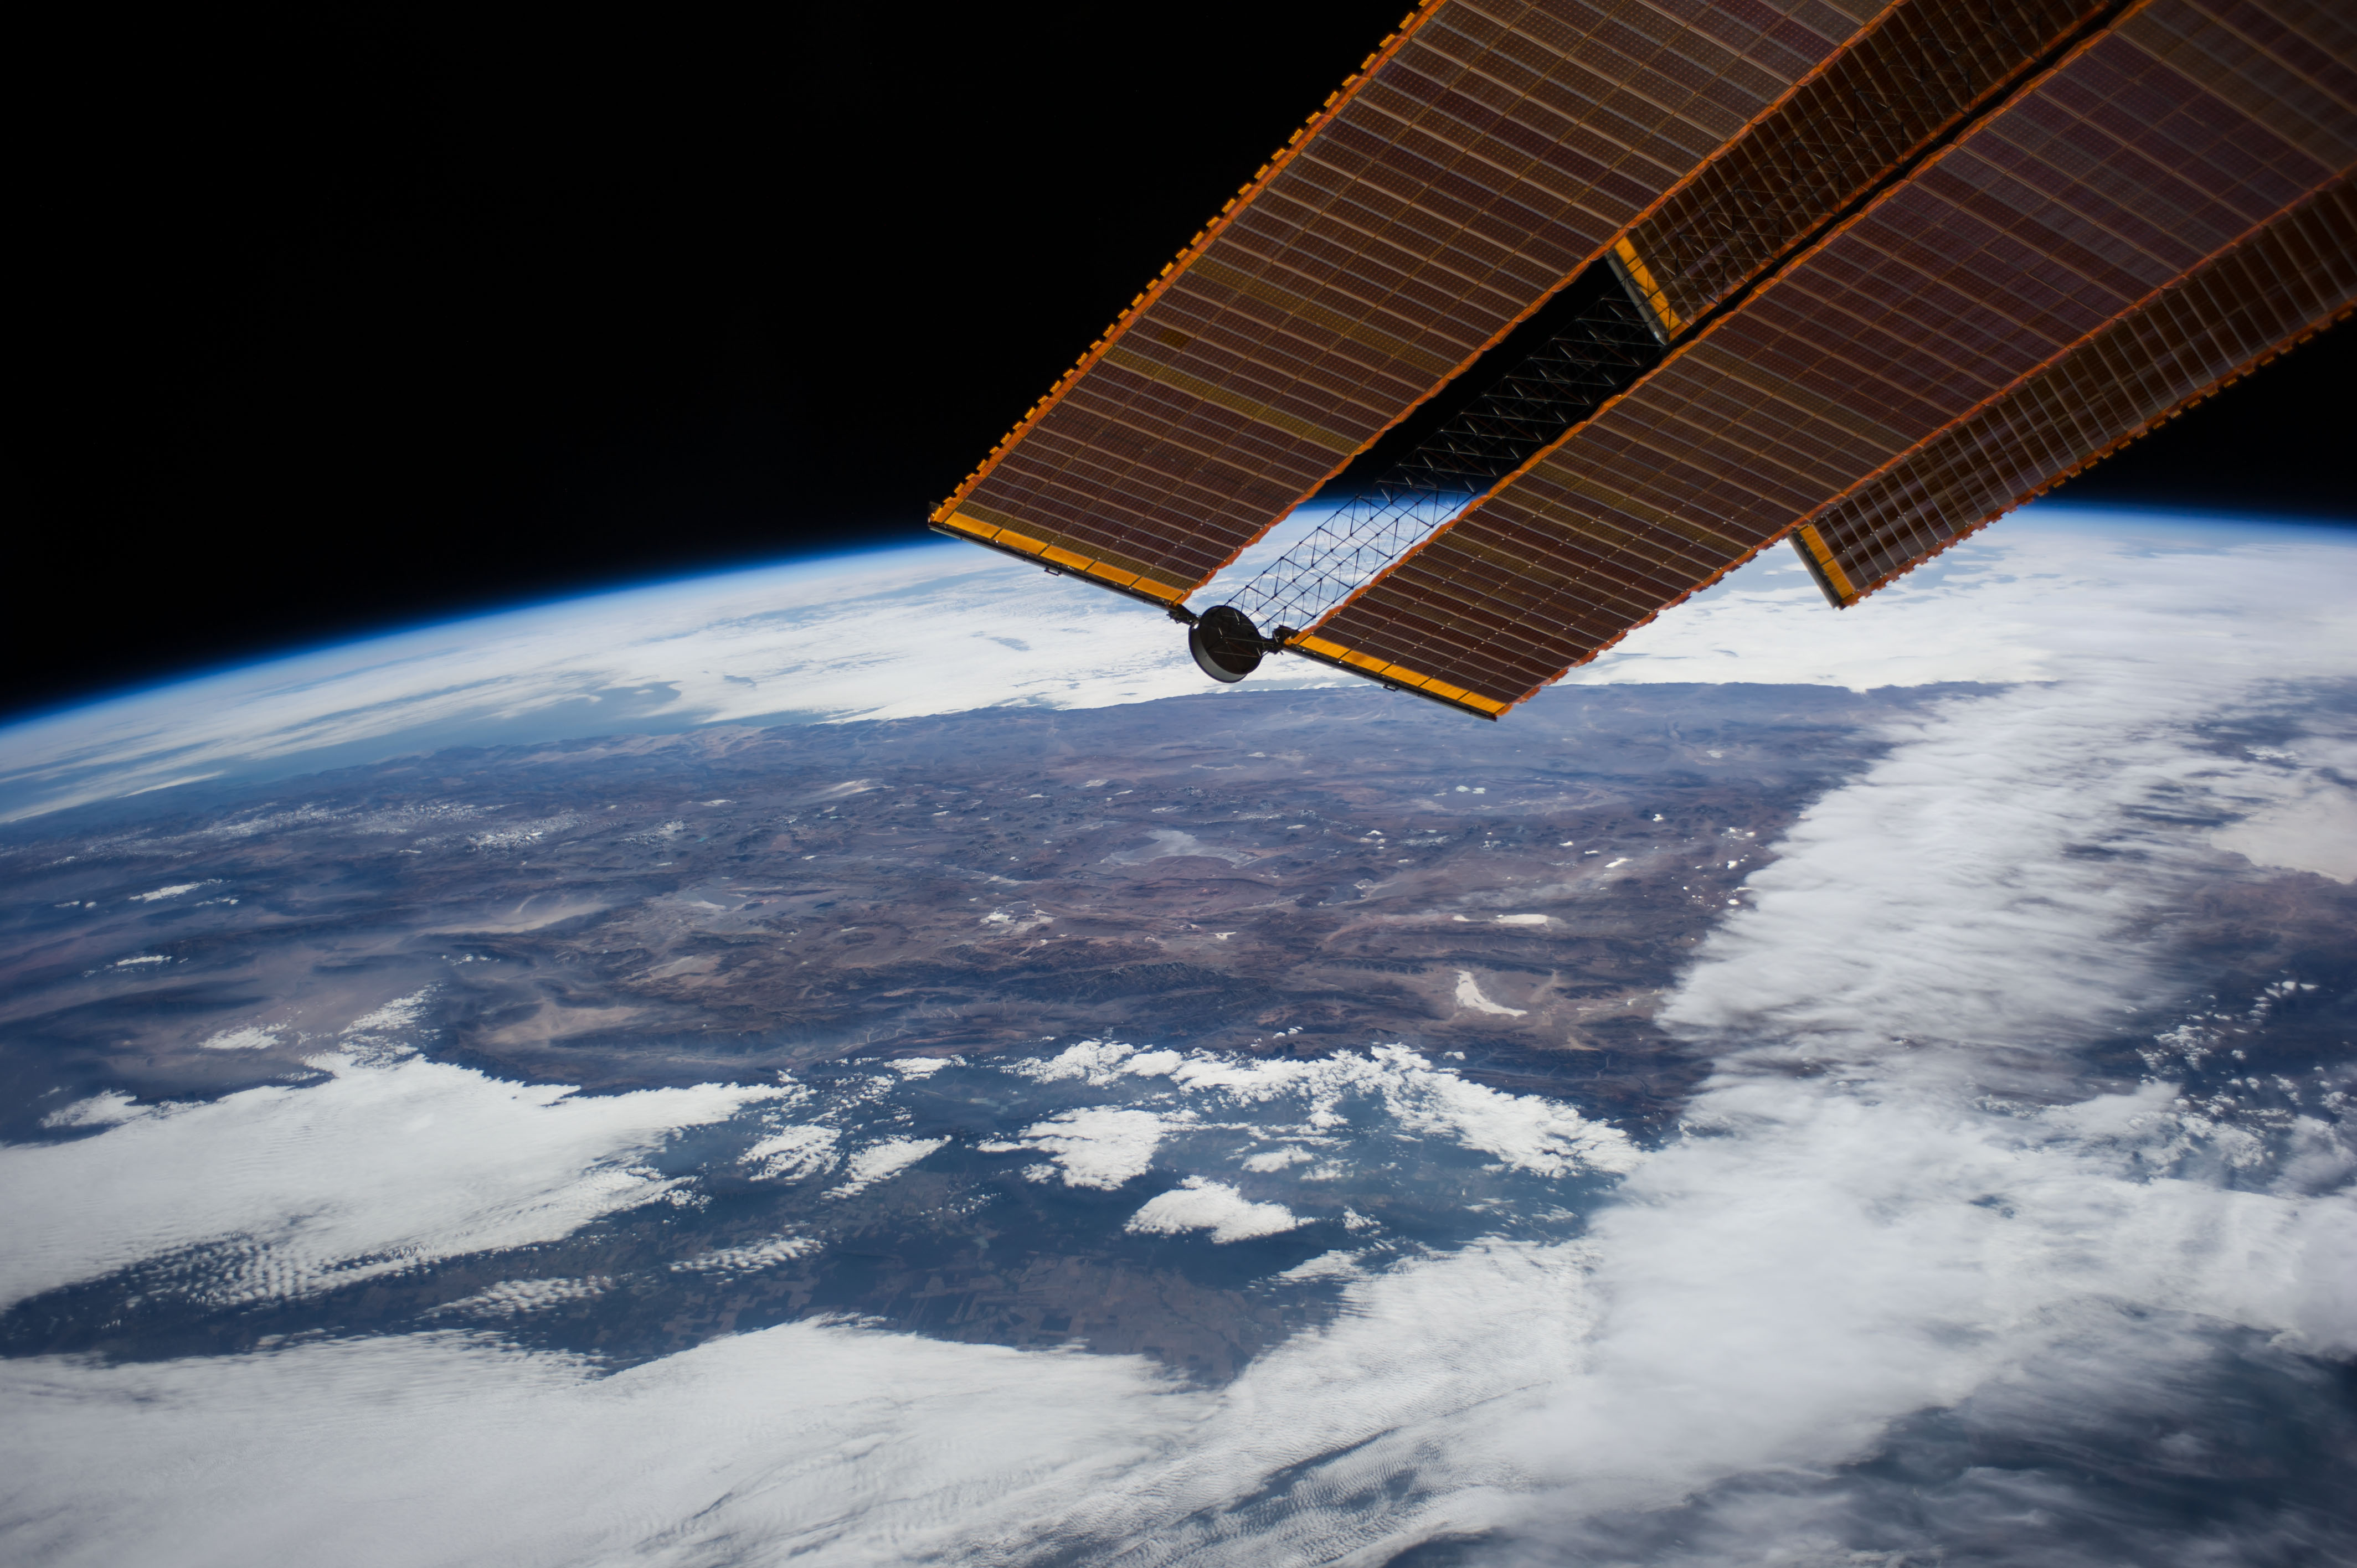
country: ARGENTINA
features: ANDES
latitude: -24.5
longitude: -66.5
